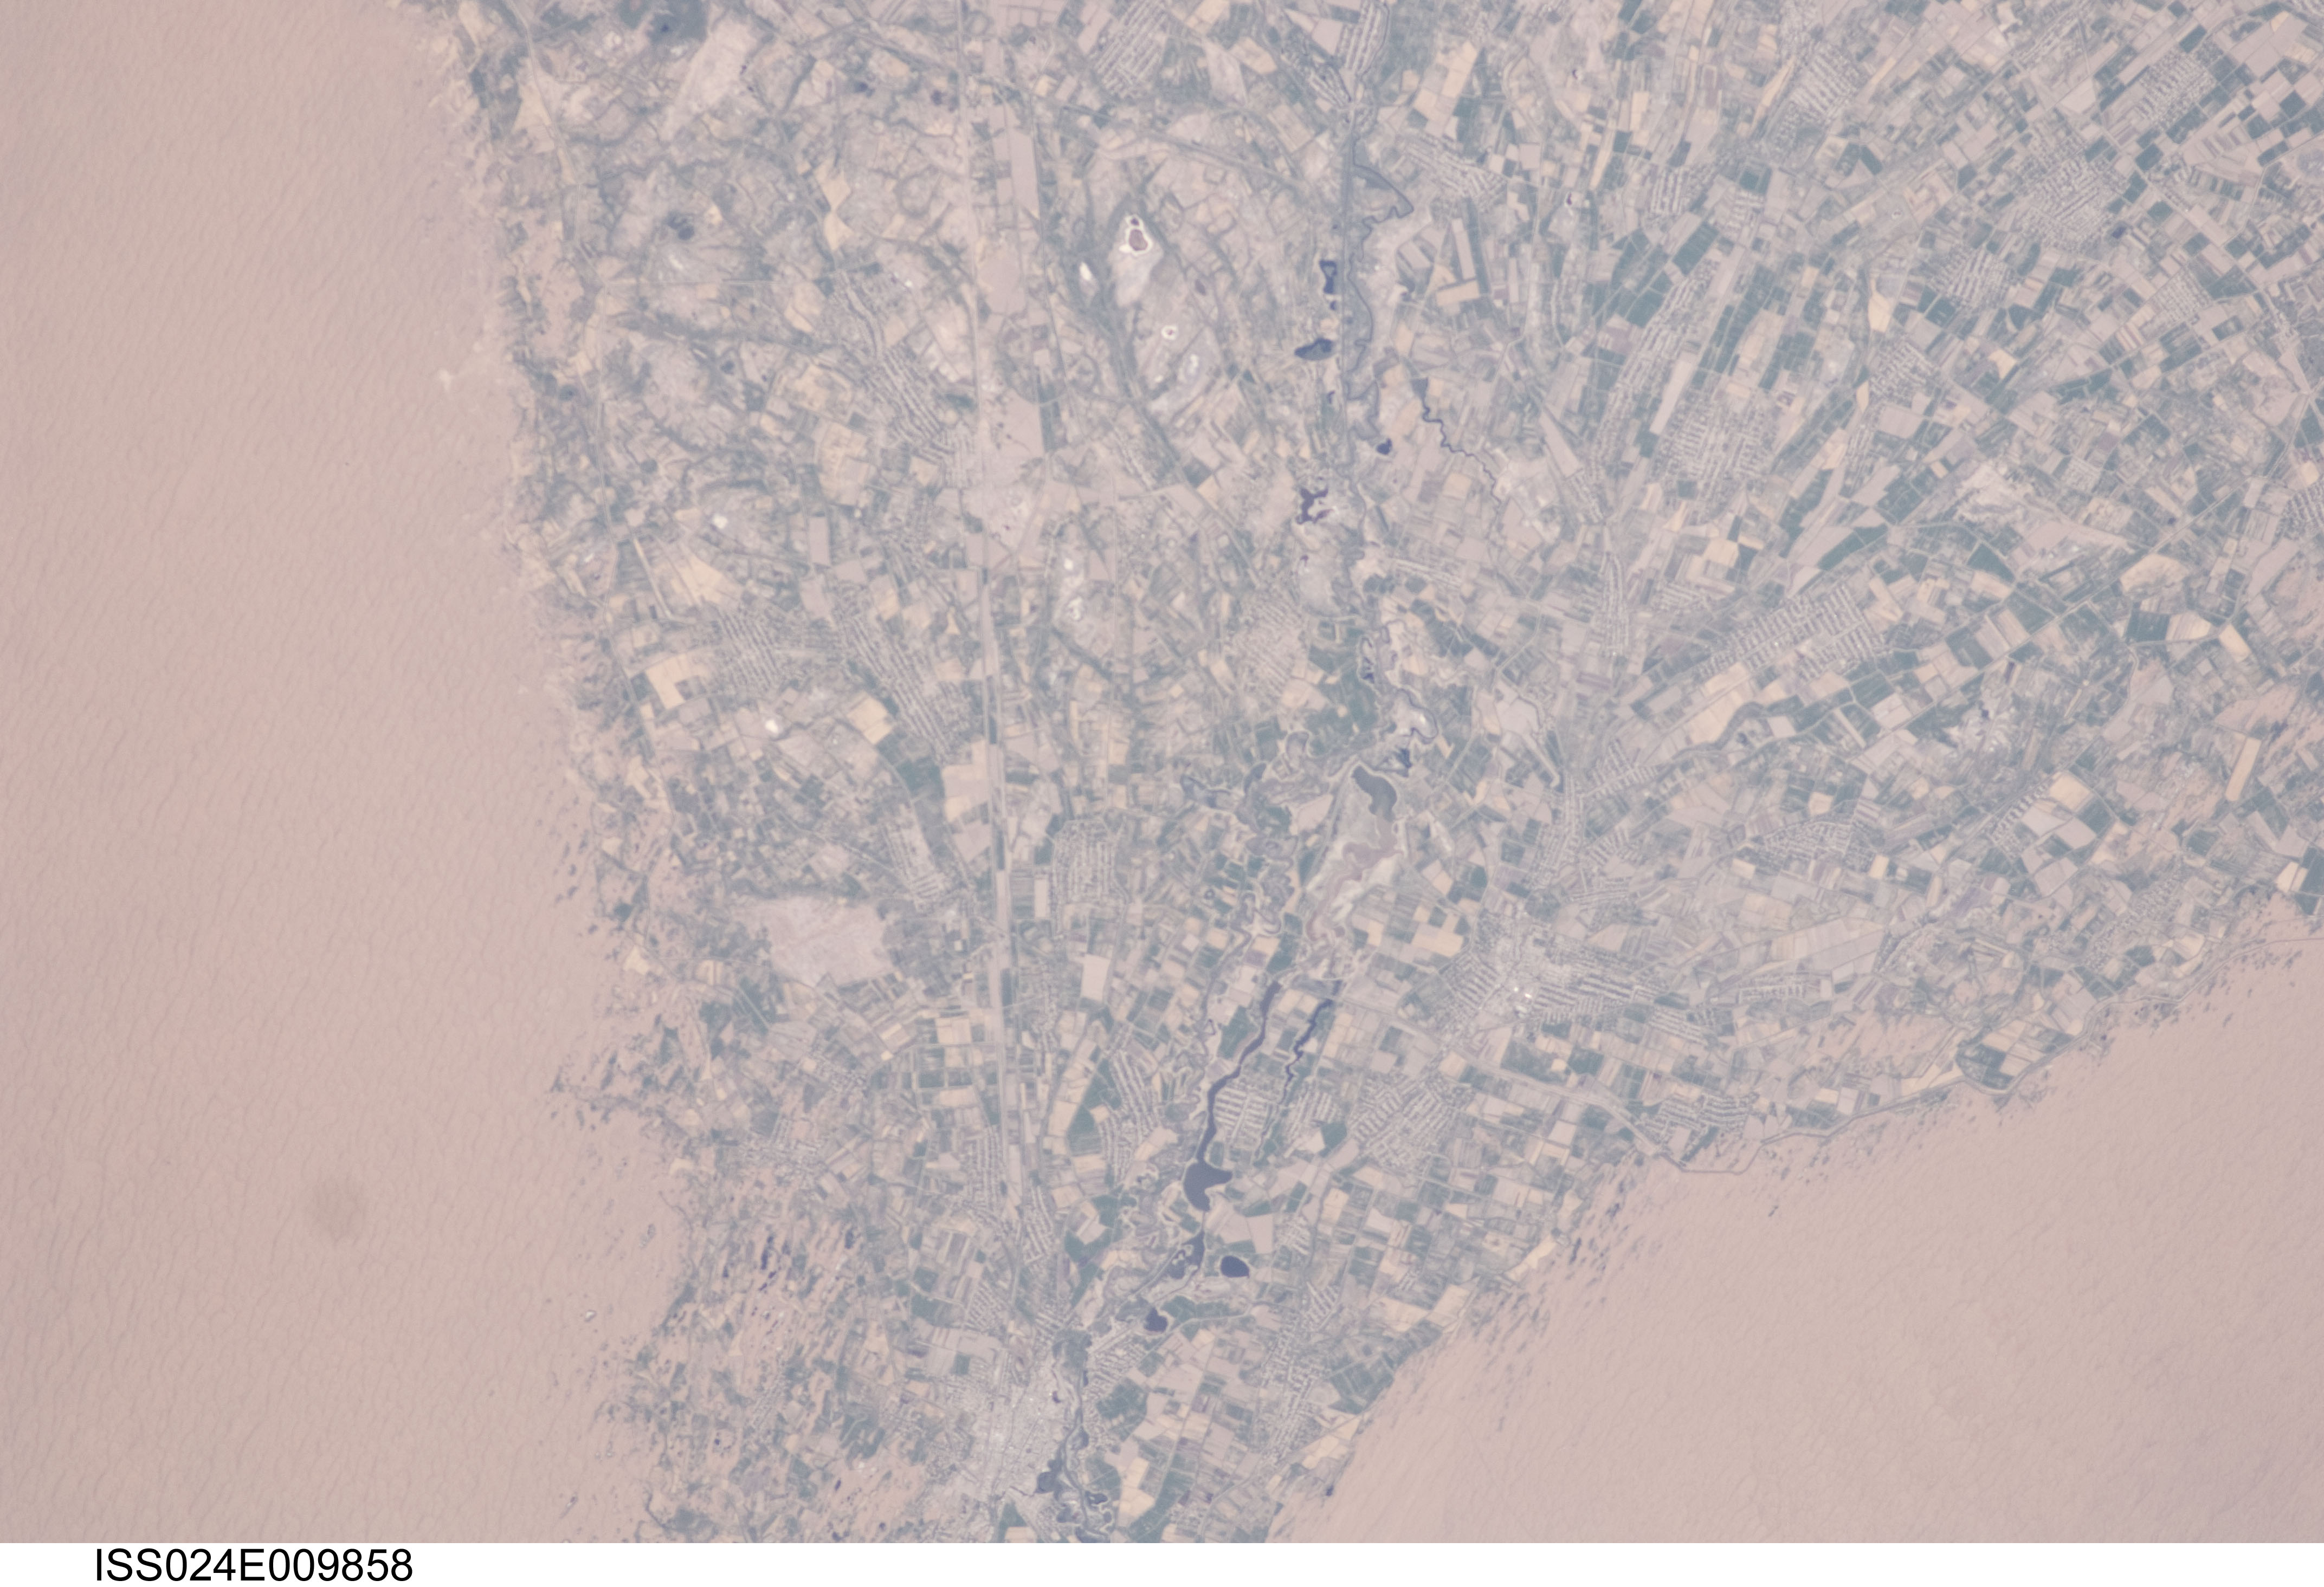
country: TURKMENISTAN
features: TURKMEN KALA, DESERT, AGR.
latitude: 37.4
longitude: 62.2
